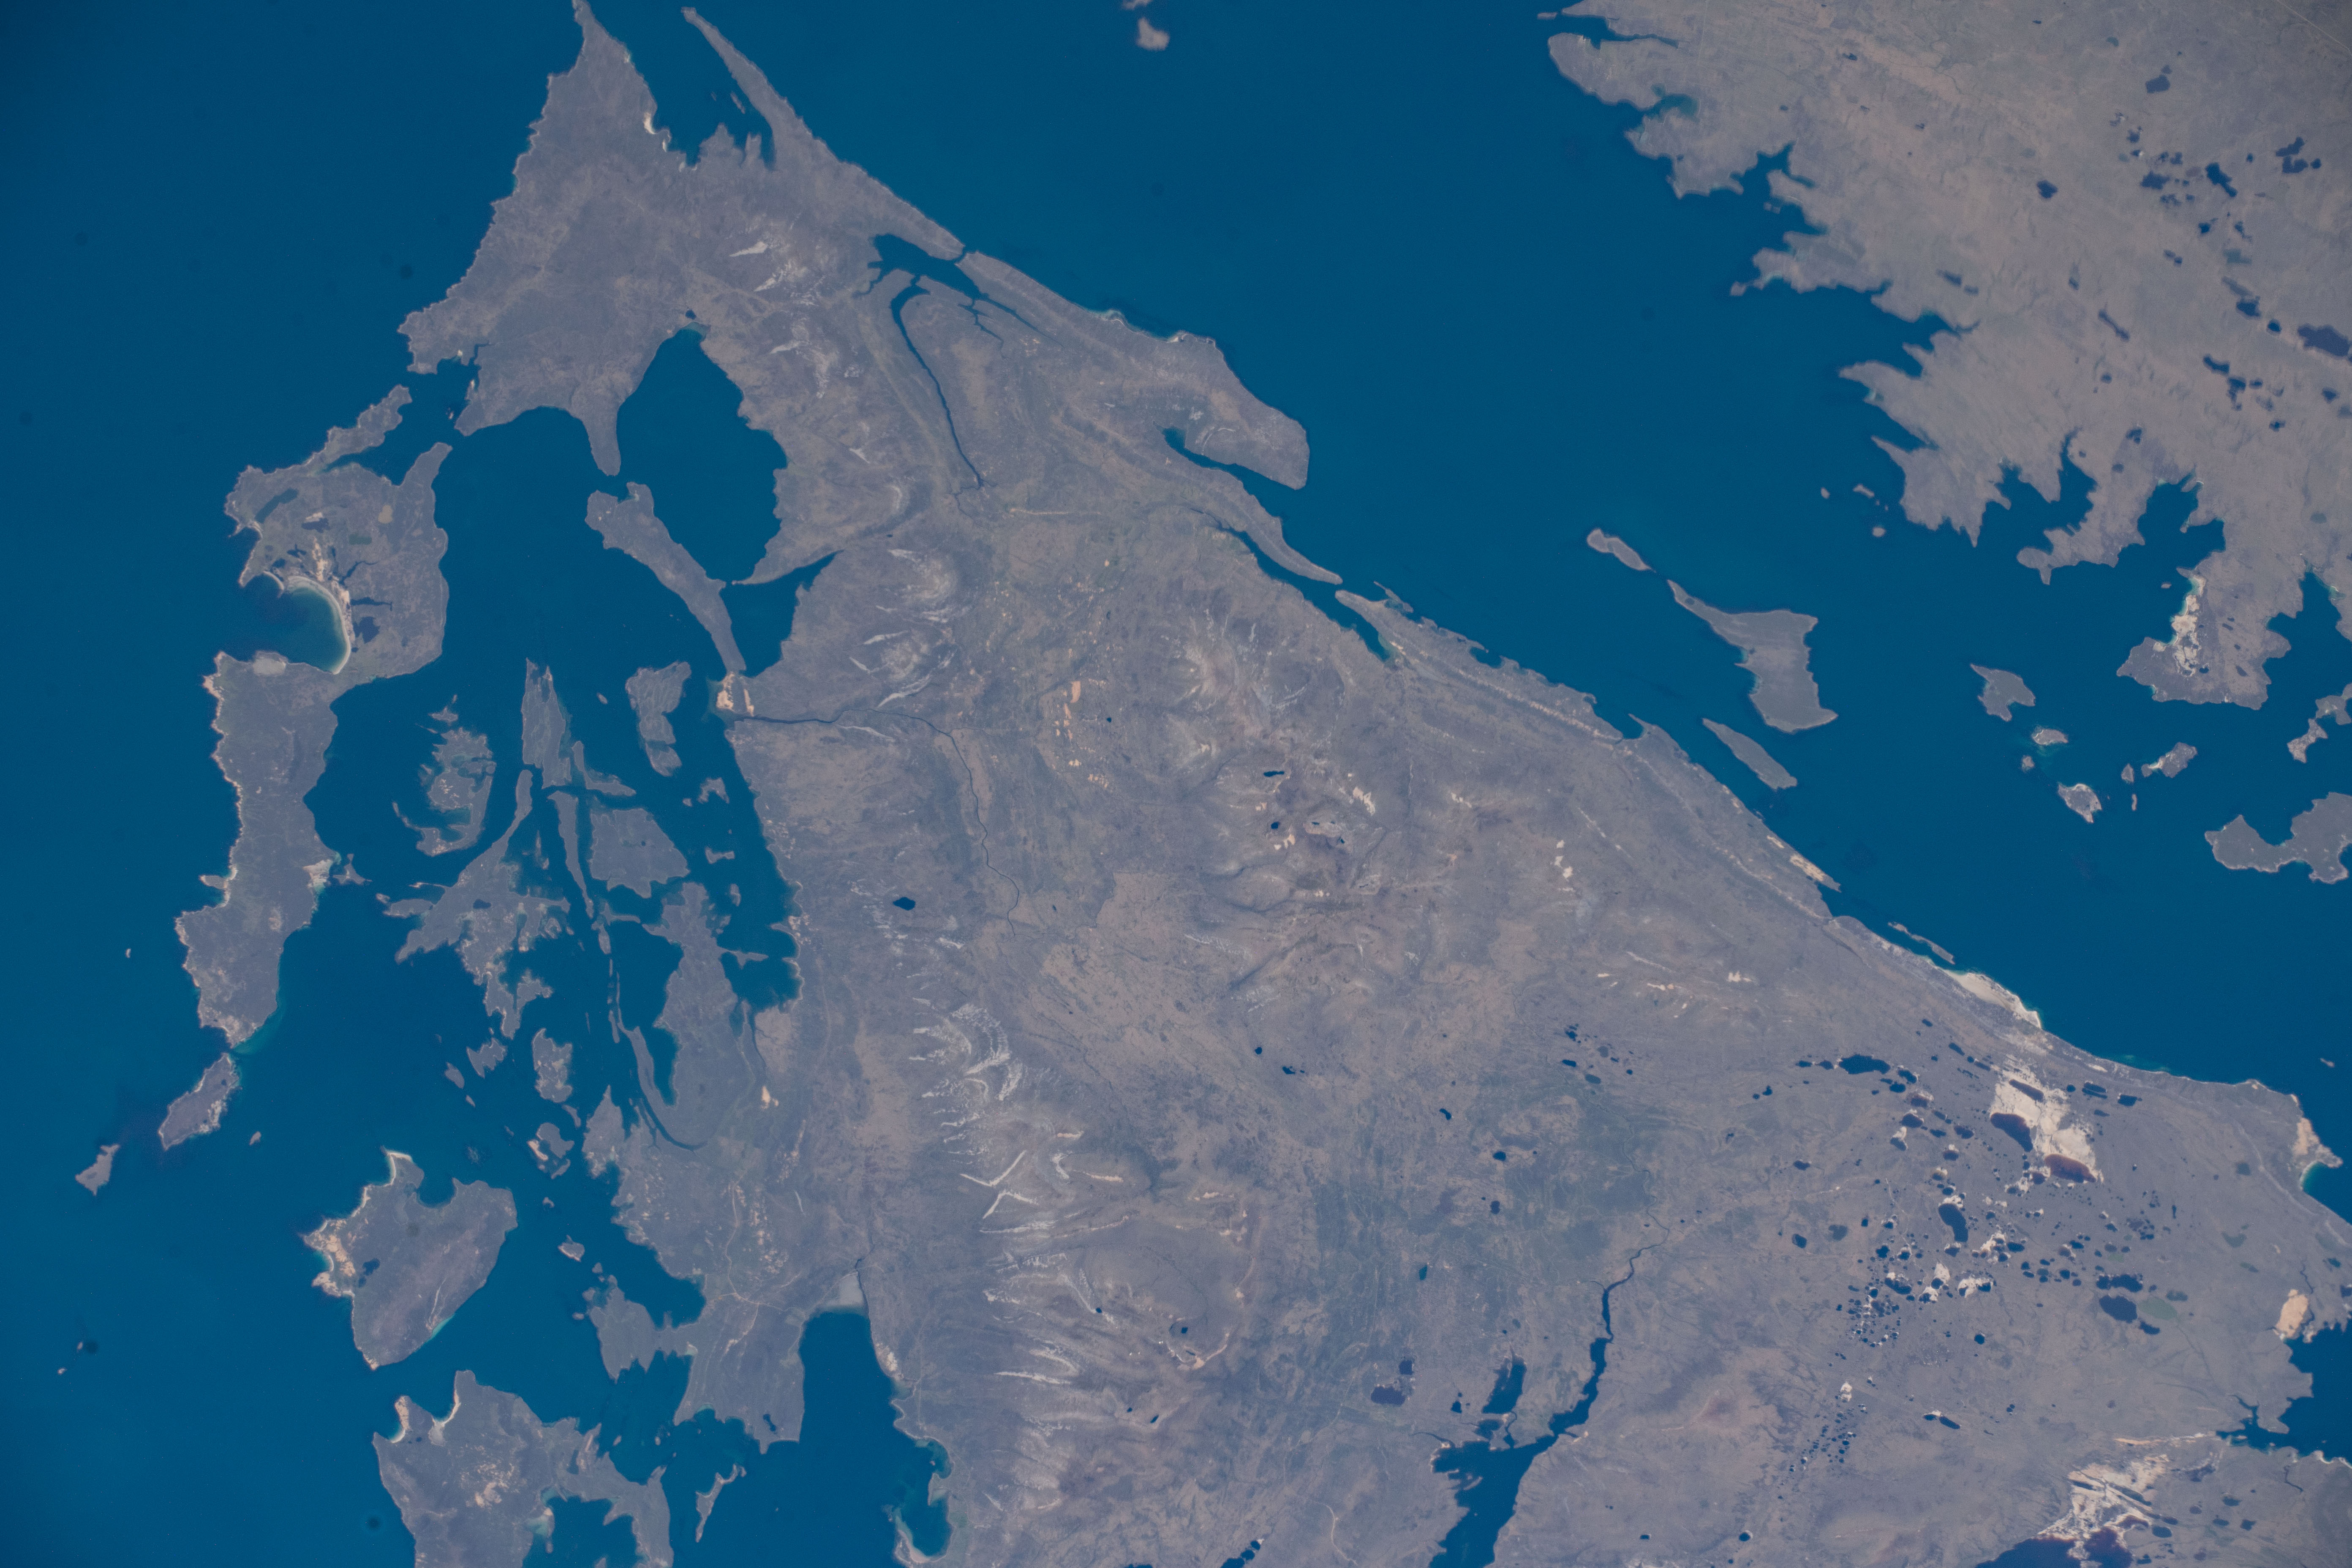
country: FALKLAND ISLANDS
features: FALKLAND ISLANDS, WEST FALKLAND
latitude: -51.7
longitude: -59.6
